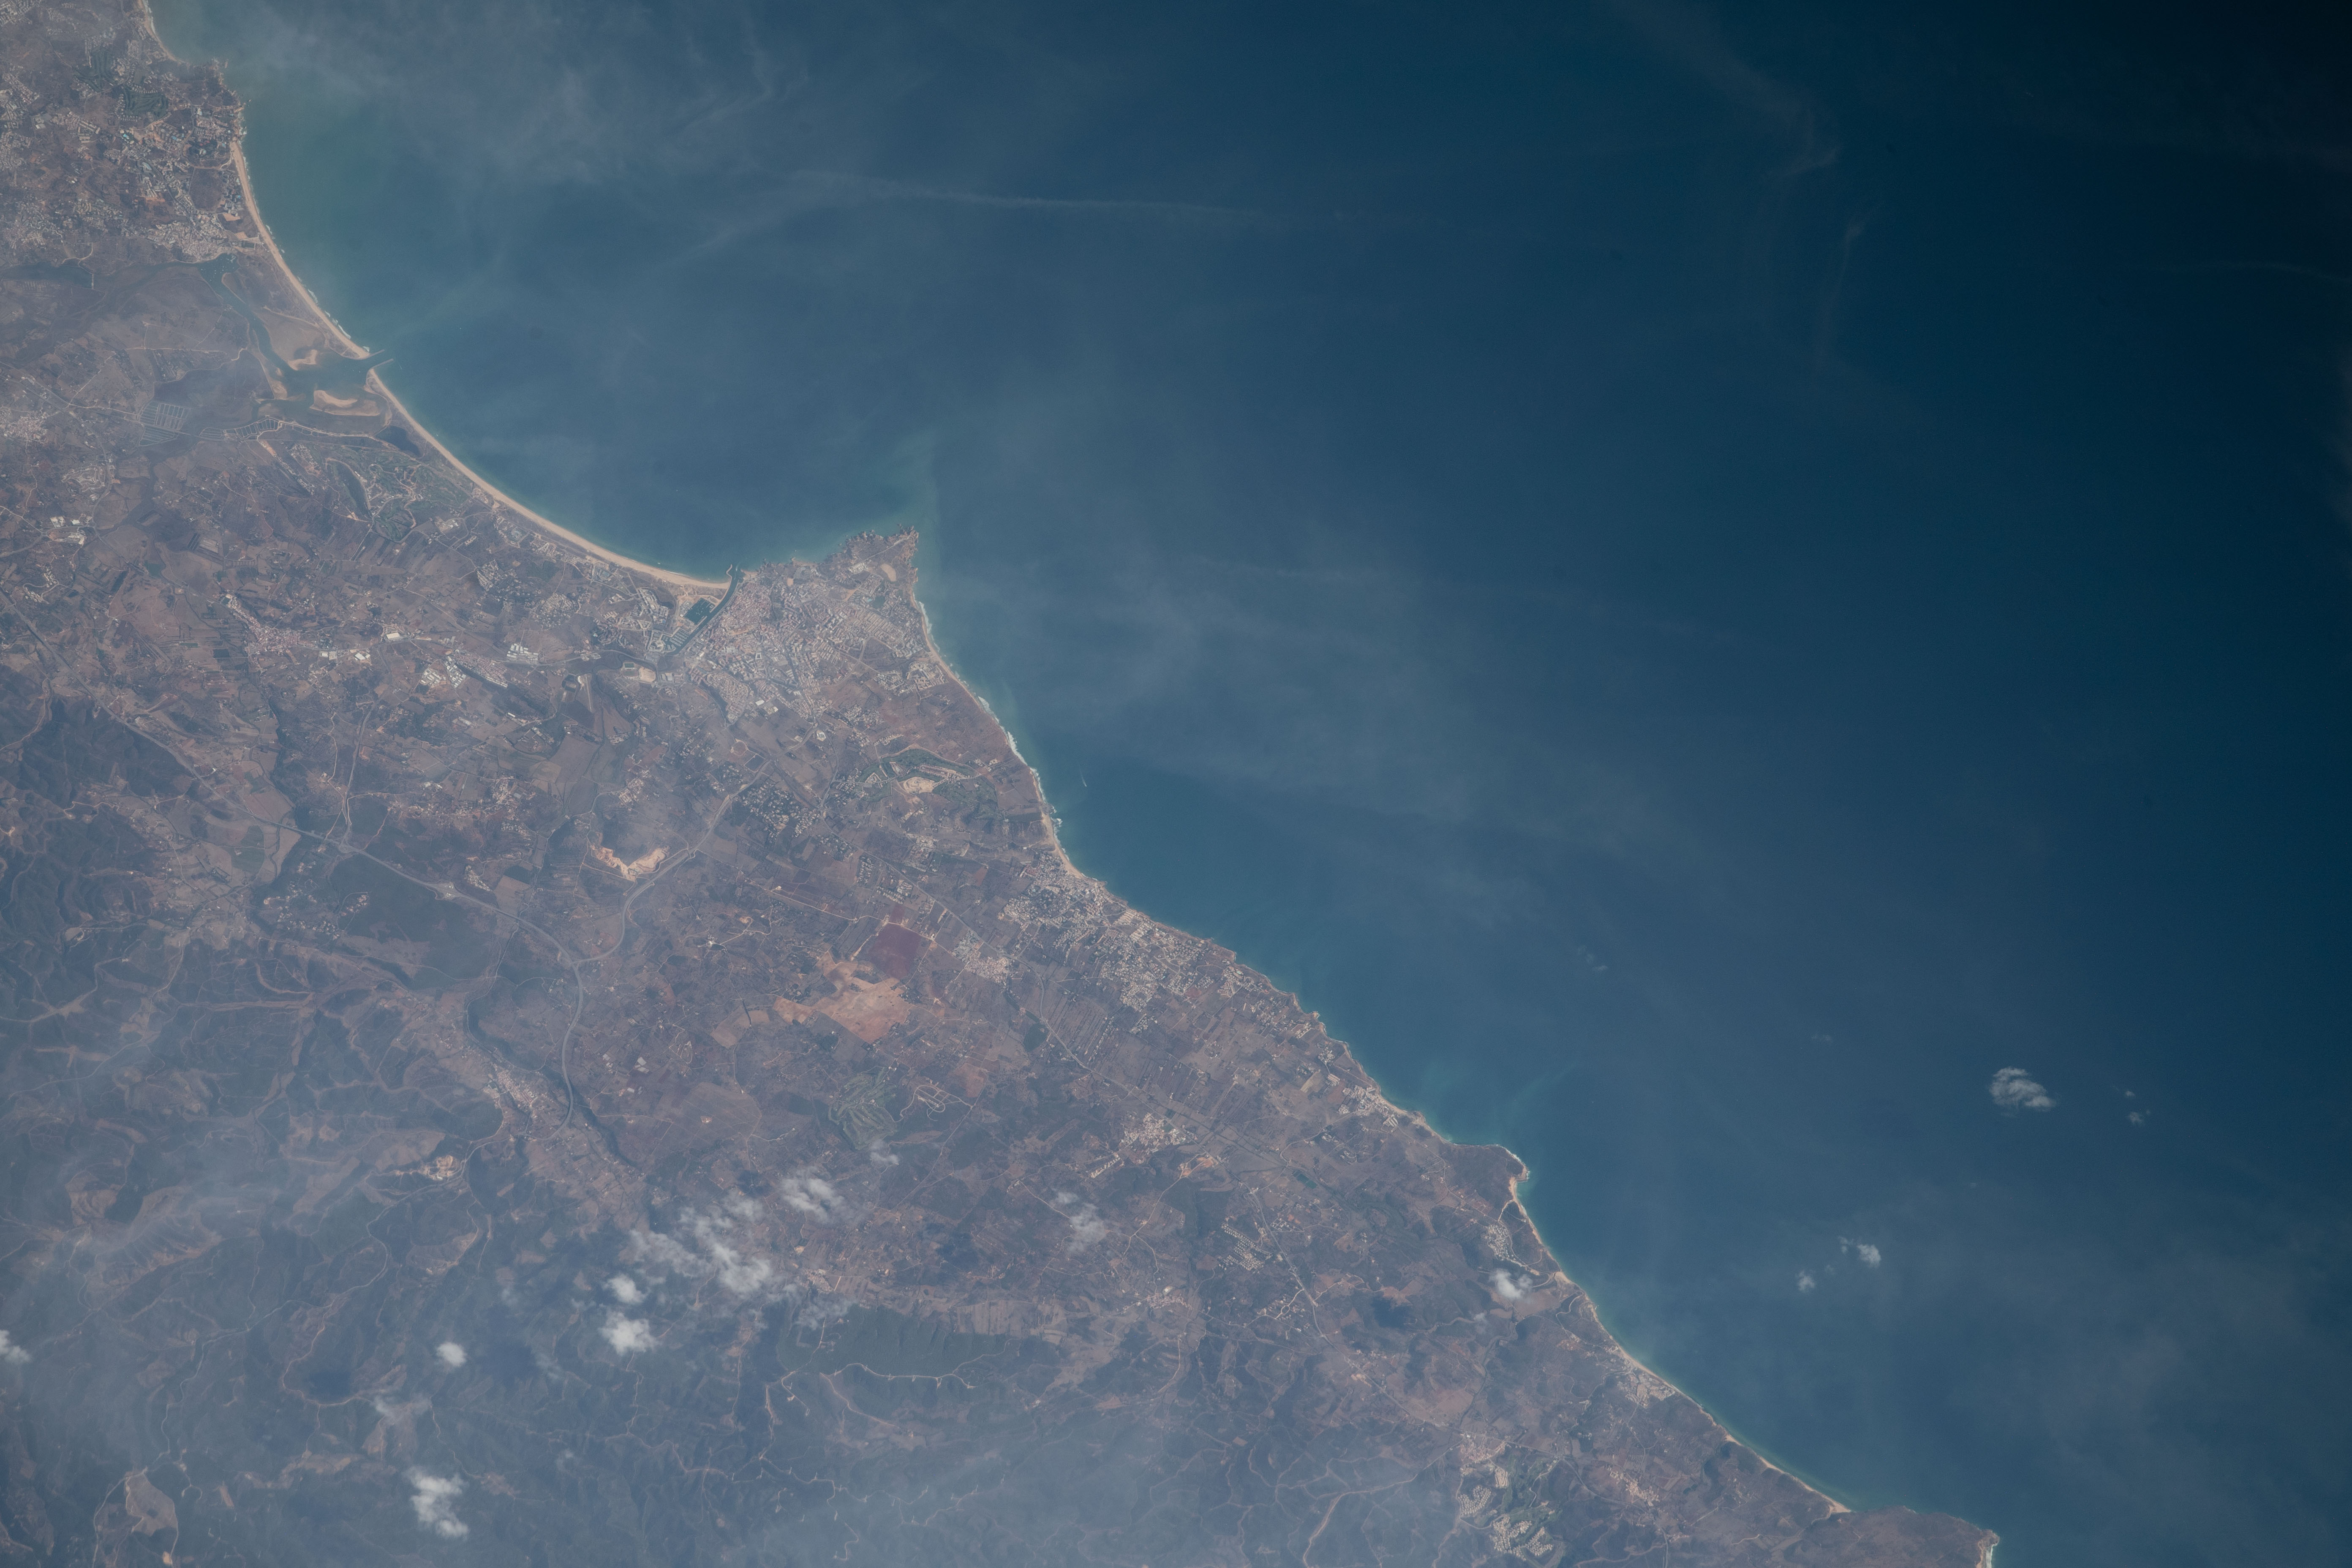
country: PORTUGAL
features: PORTIMAO CANYON
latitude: 37.1
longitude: -8.7
